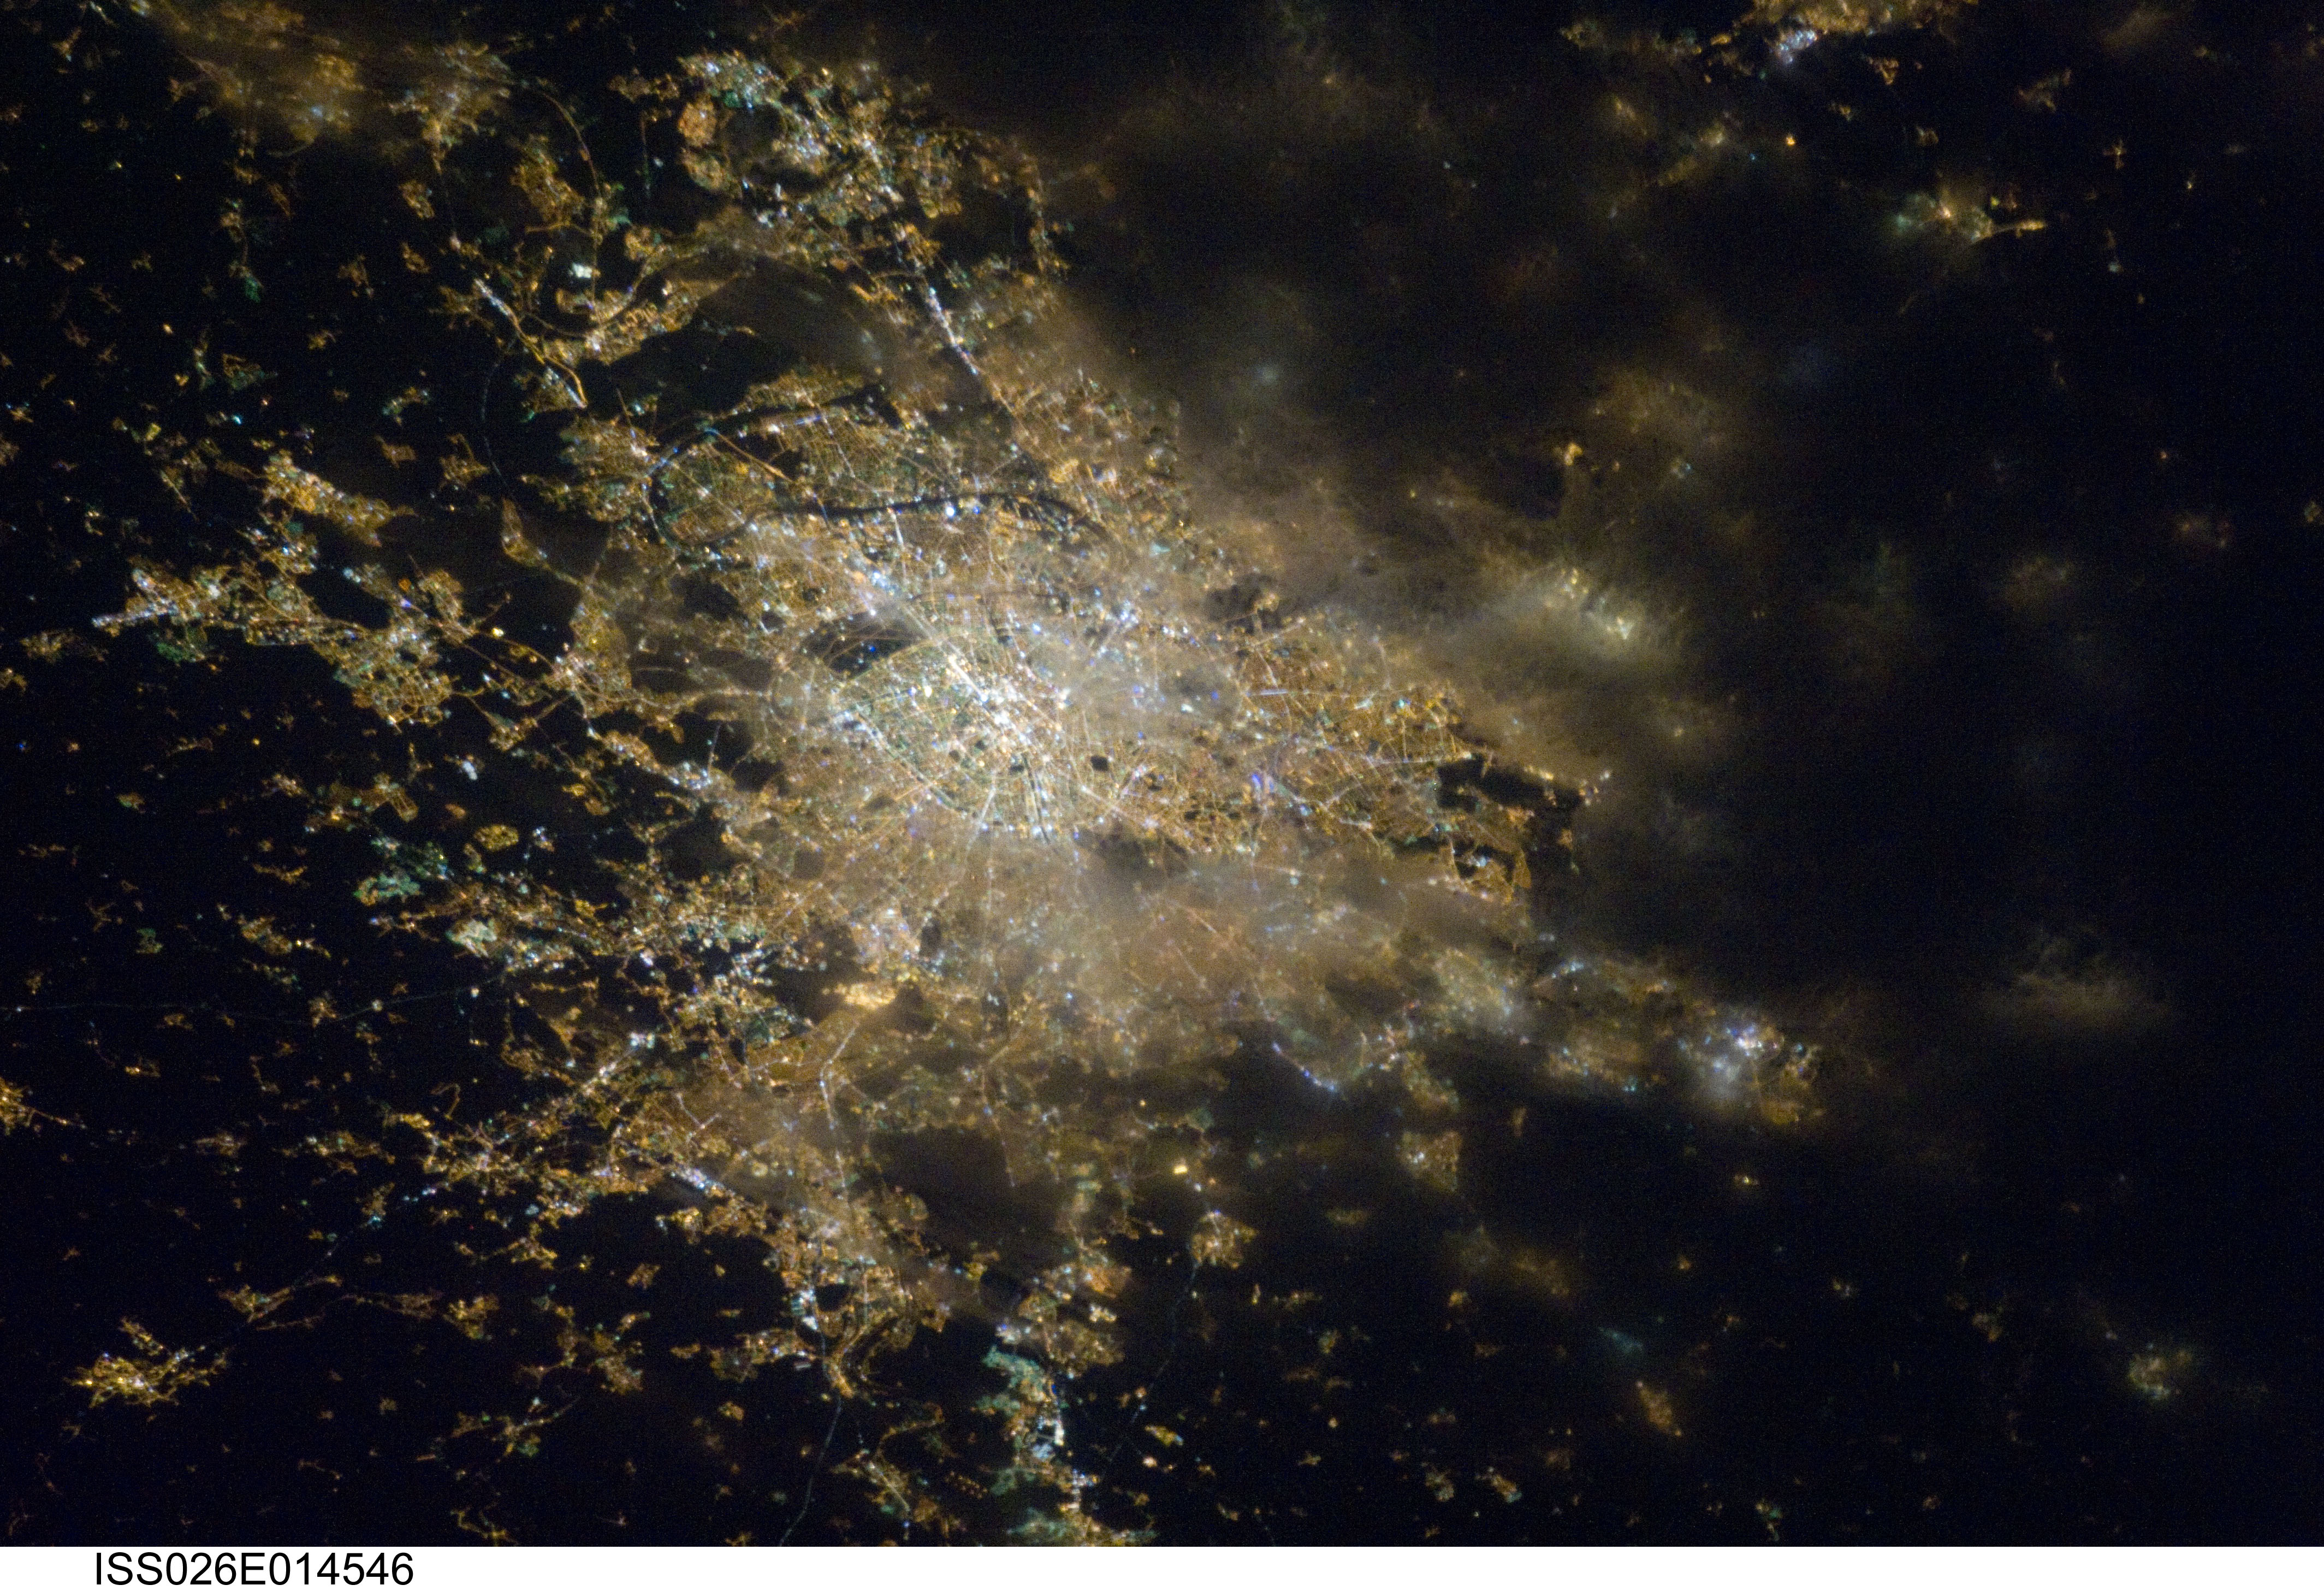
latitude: 48.9
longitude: 2.3
